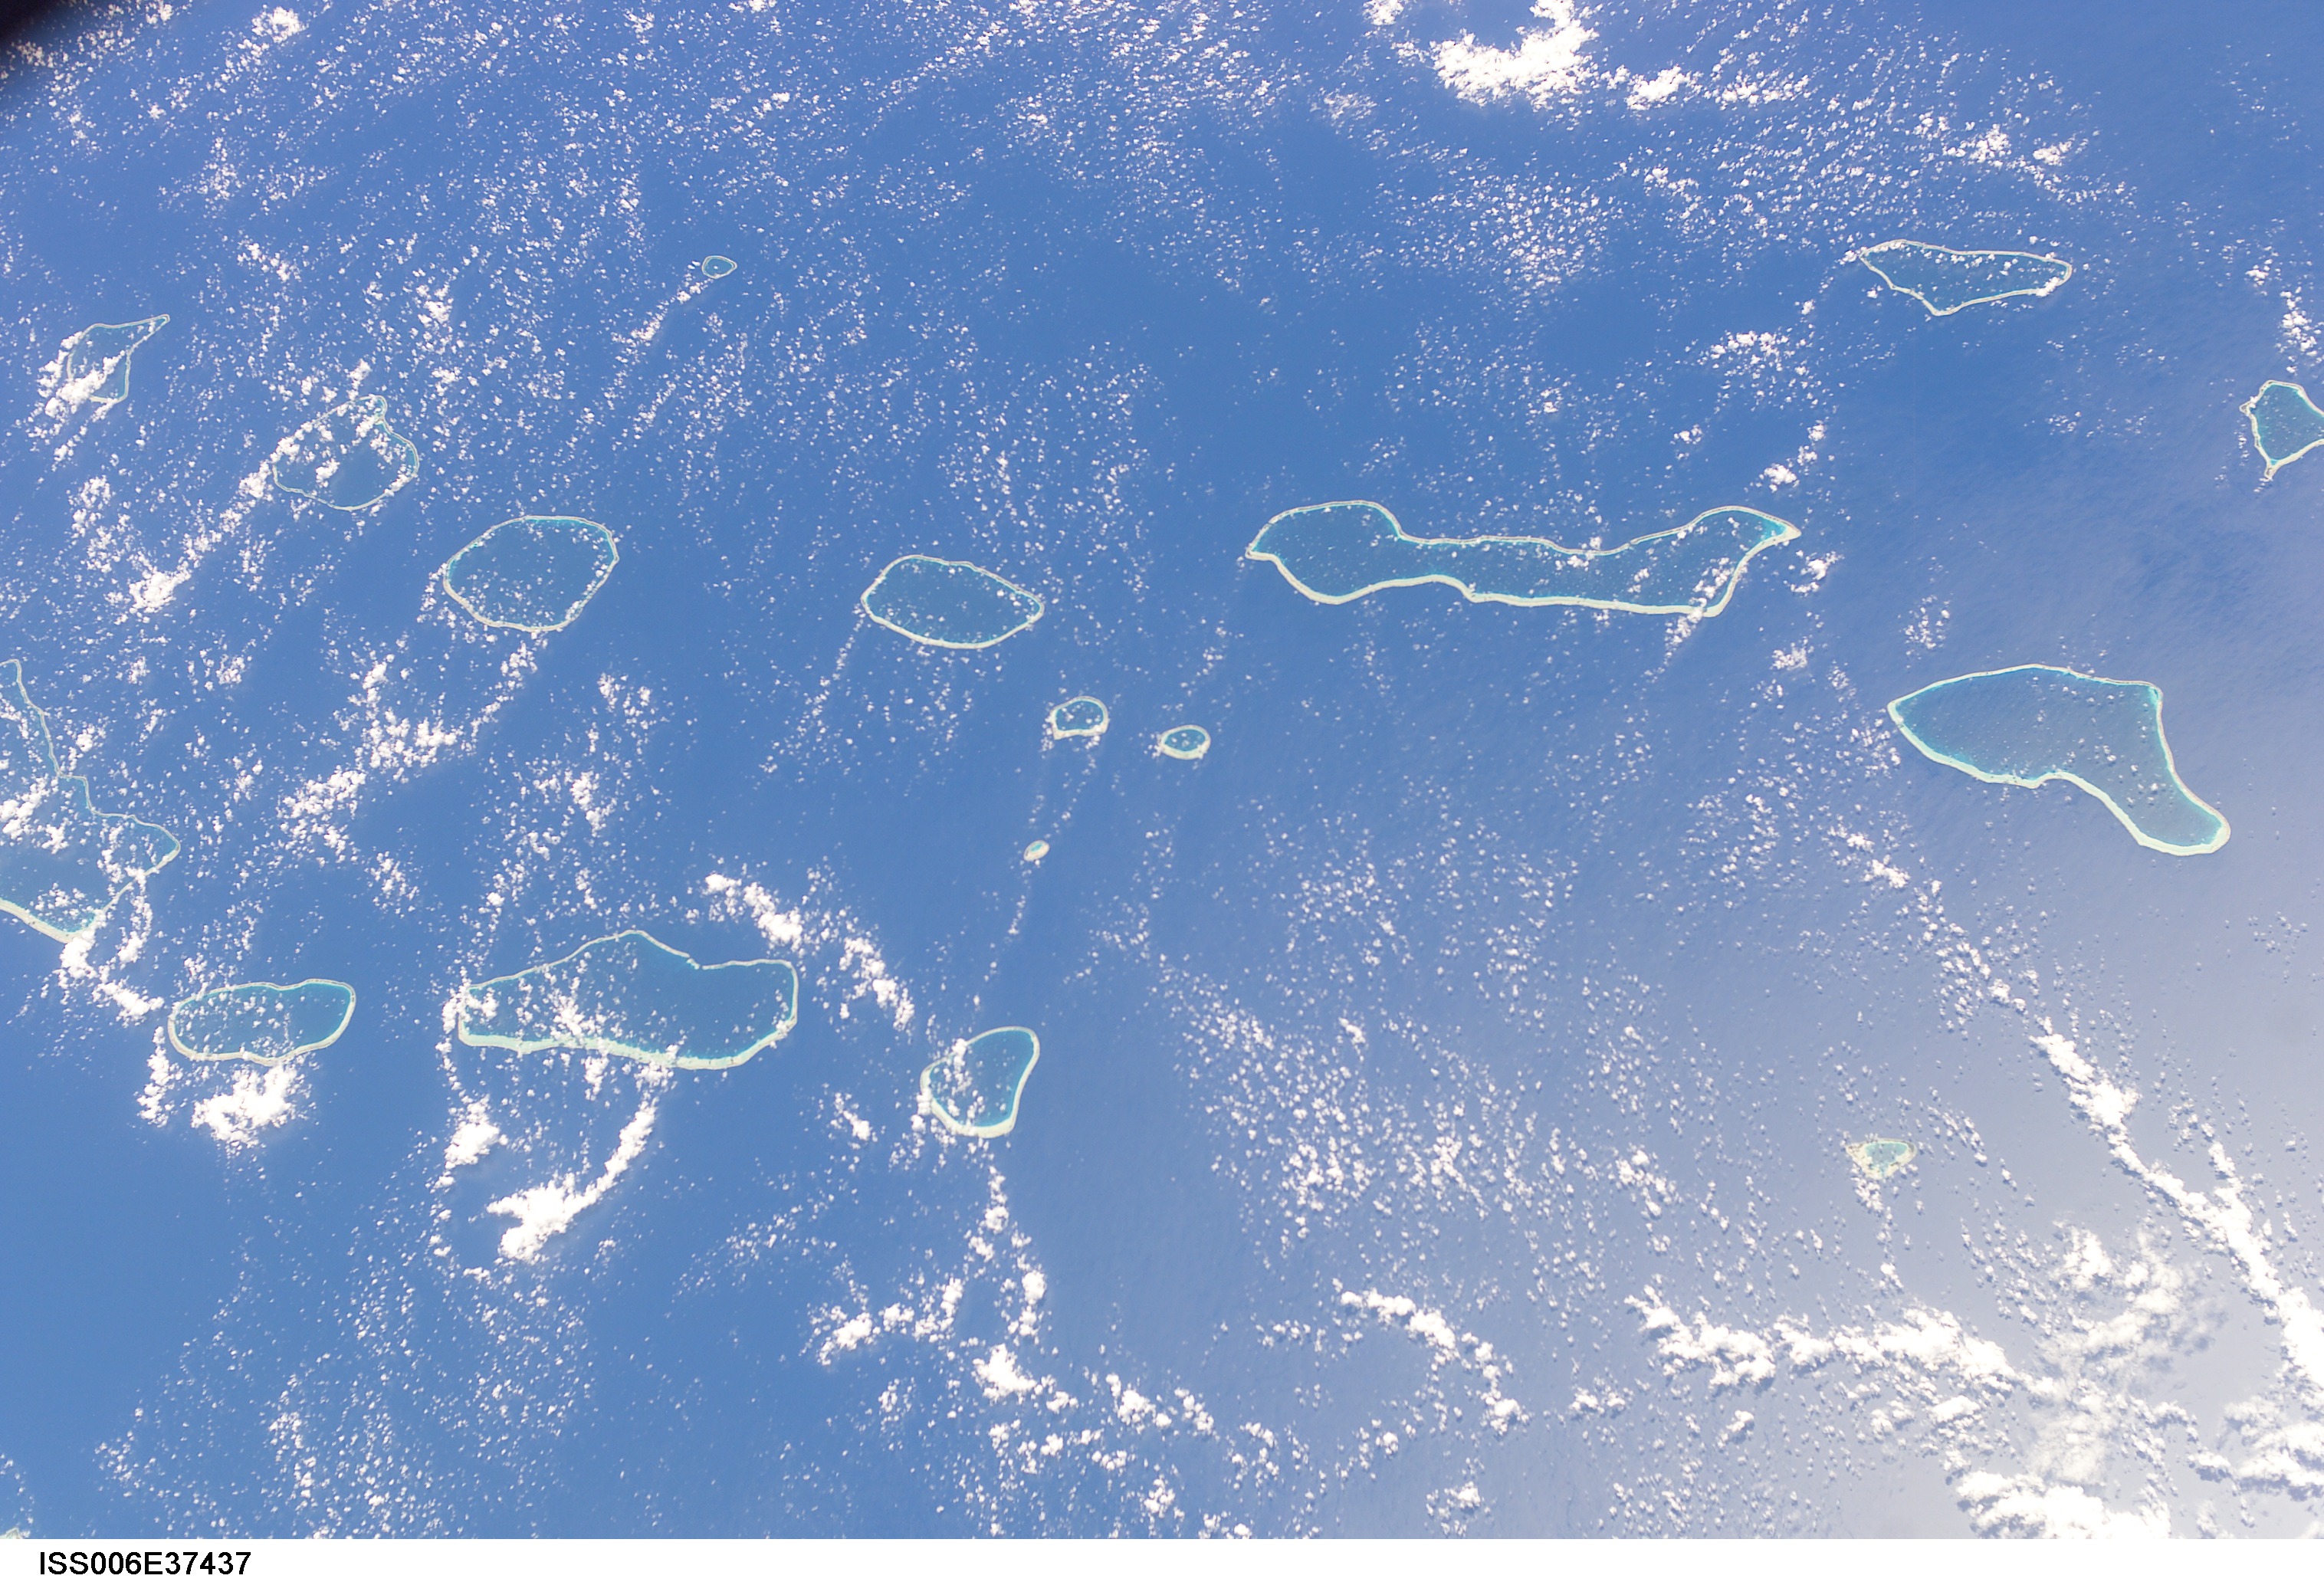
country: TUAMOTU ARCHIPELAGO
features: TUAMOTU ISLANDS
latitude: -16.7
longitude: -144.1
